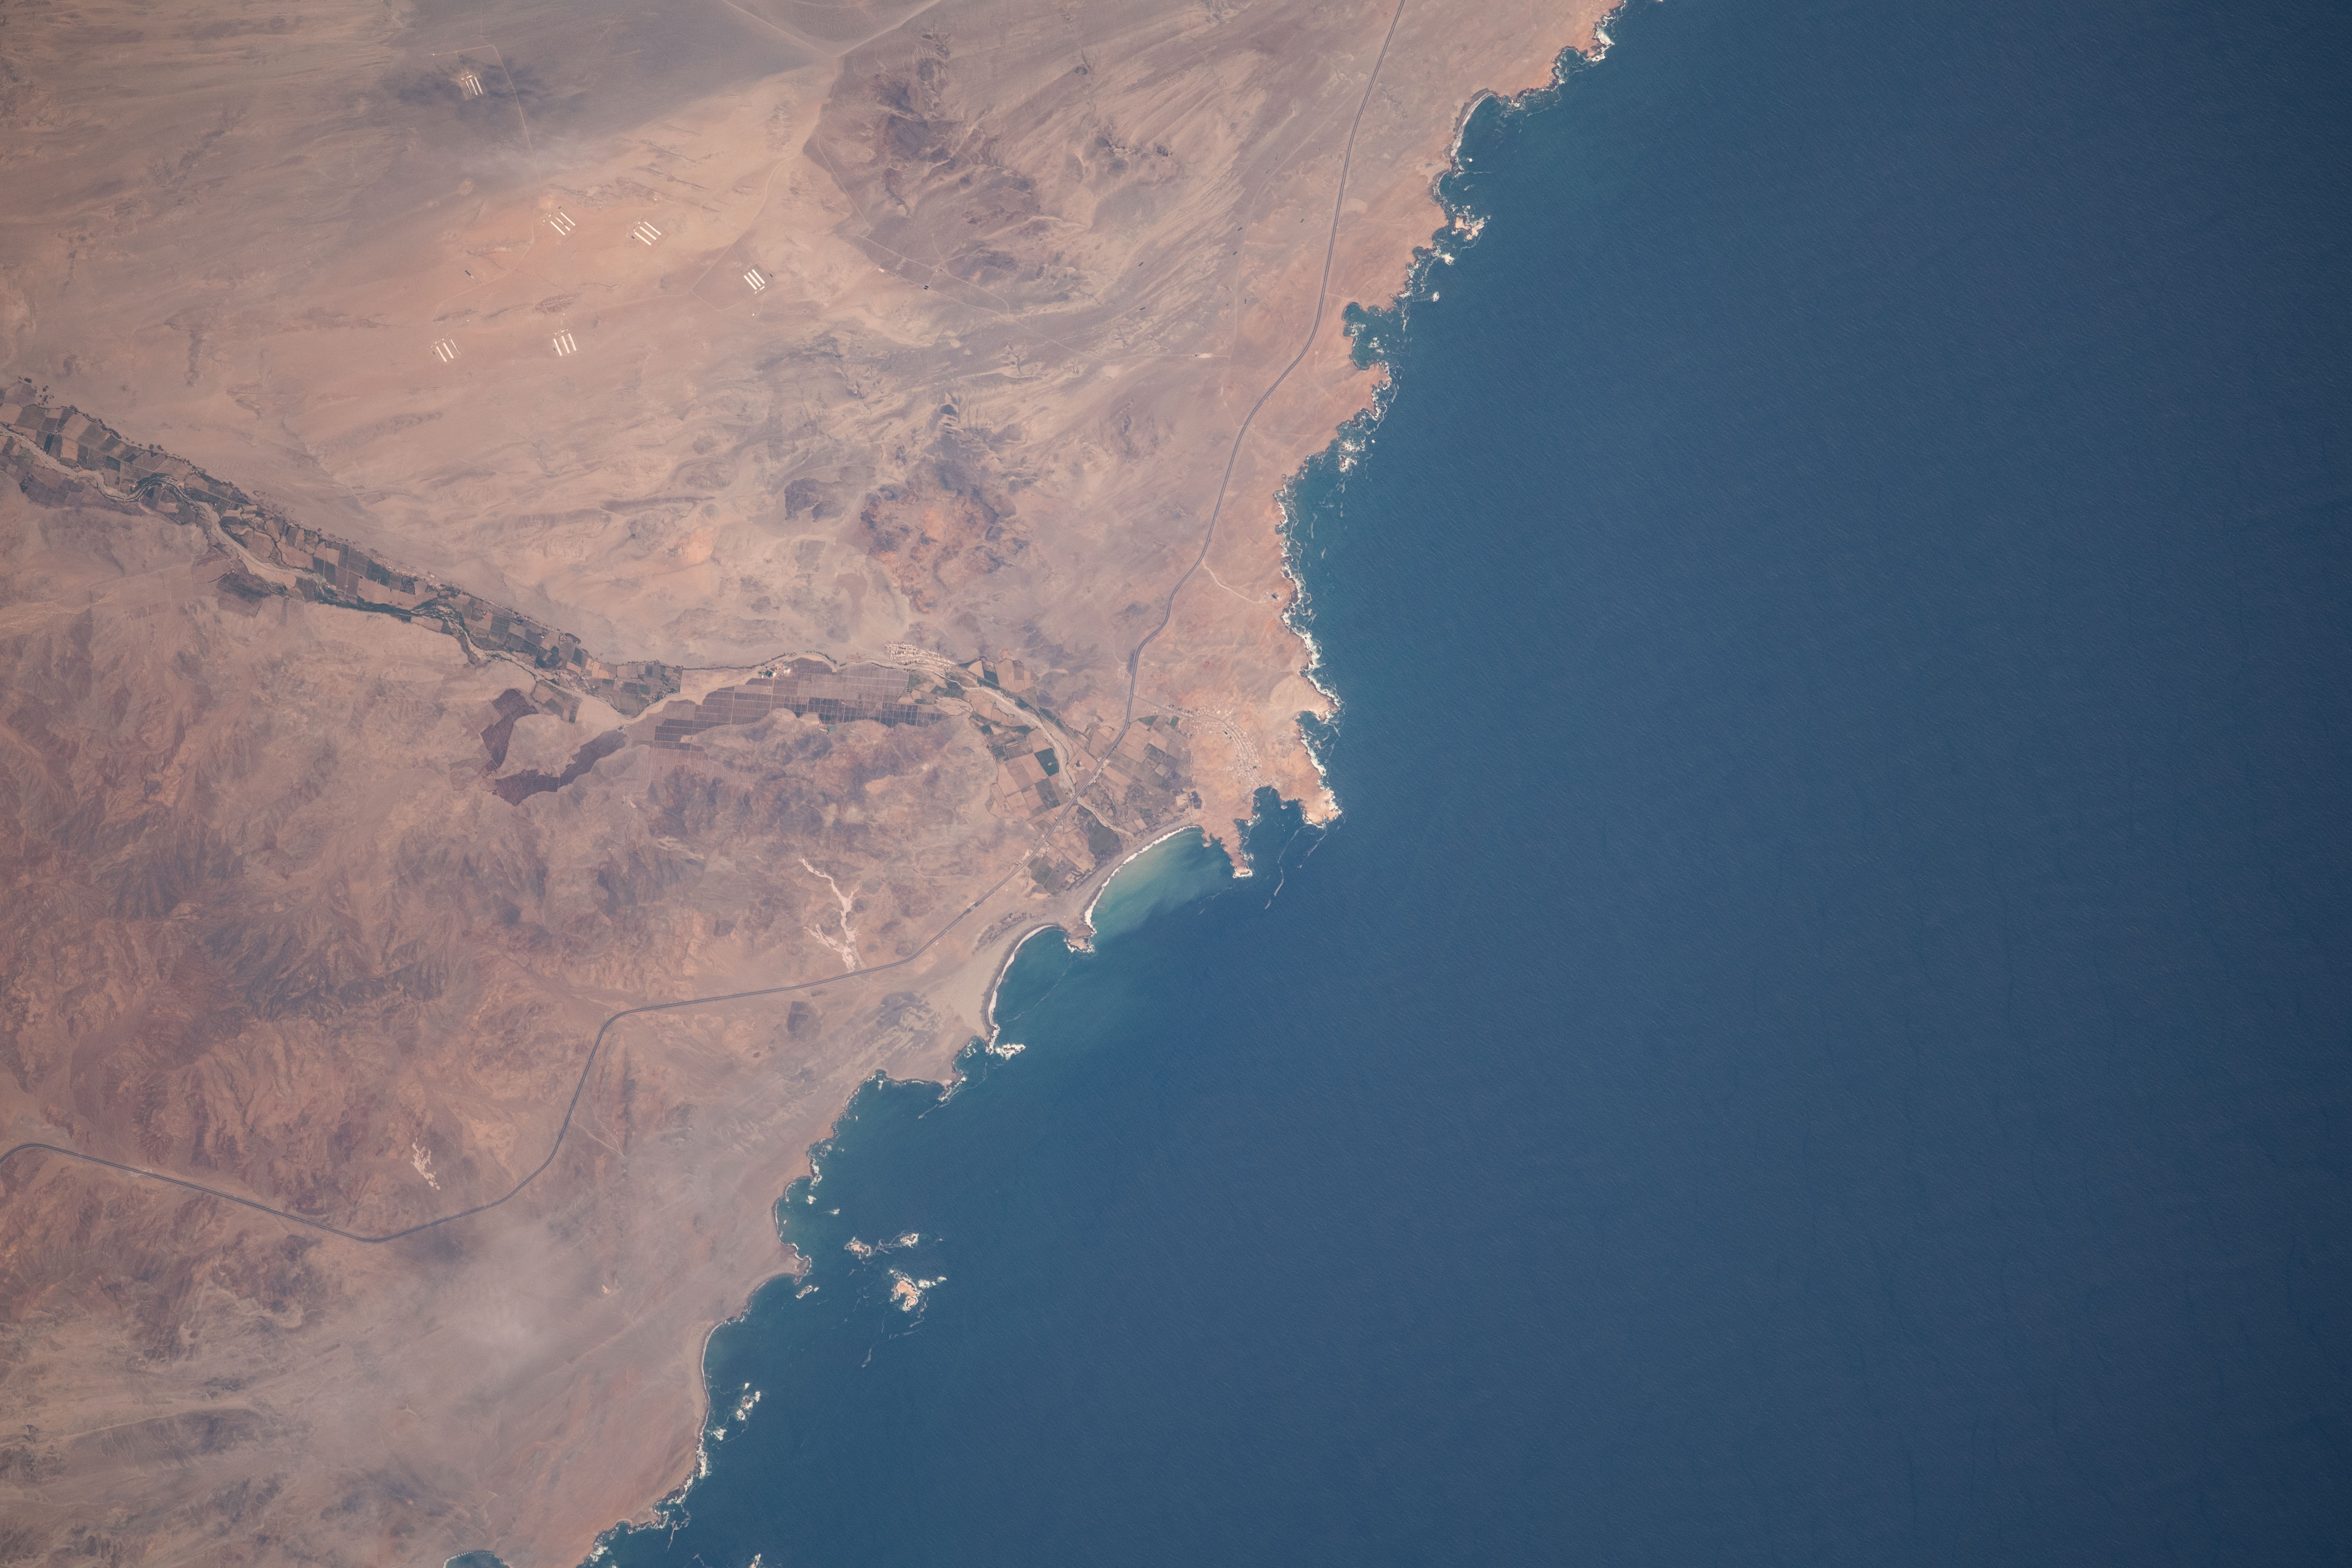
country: PERU
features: RESERVA NACIONAL PUNTA CULEBRAS
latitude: -9.9
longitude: -78.2
